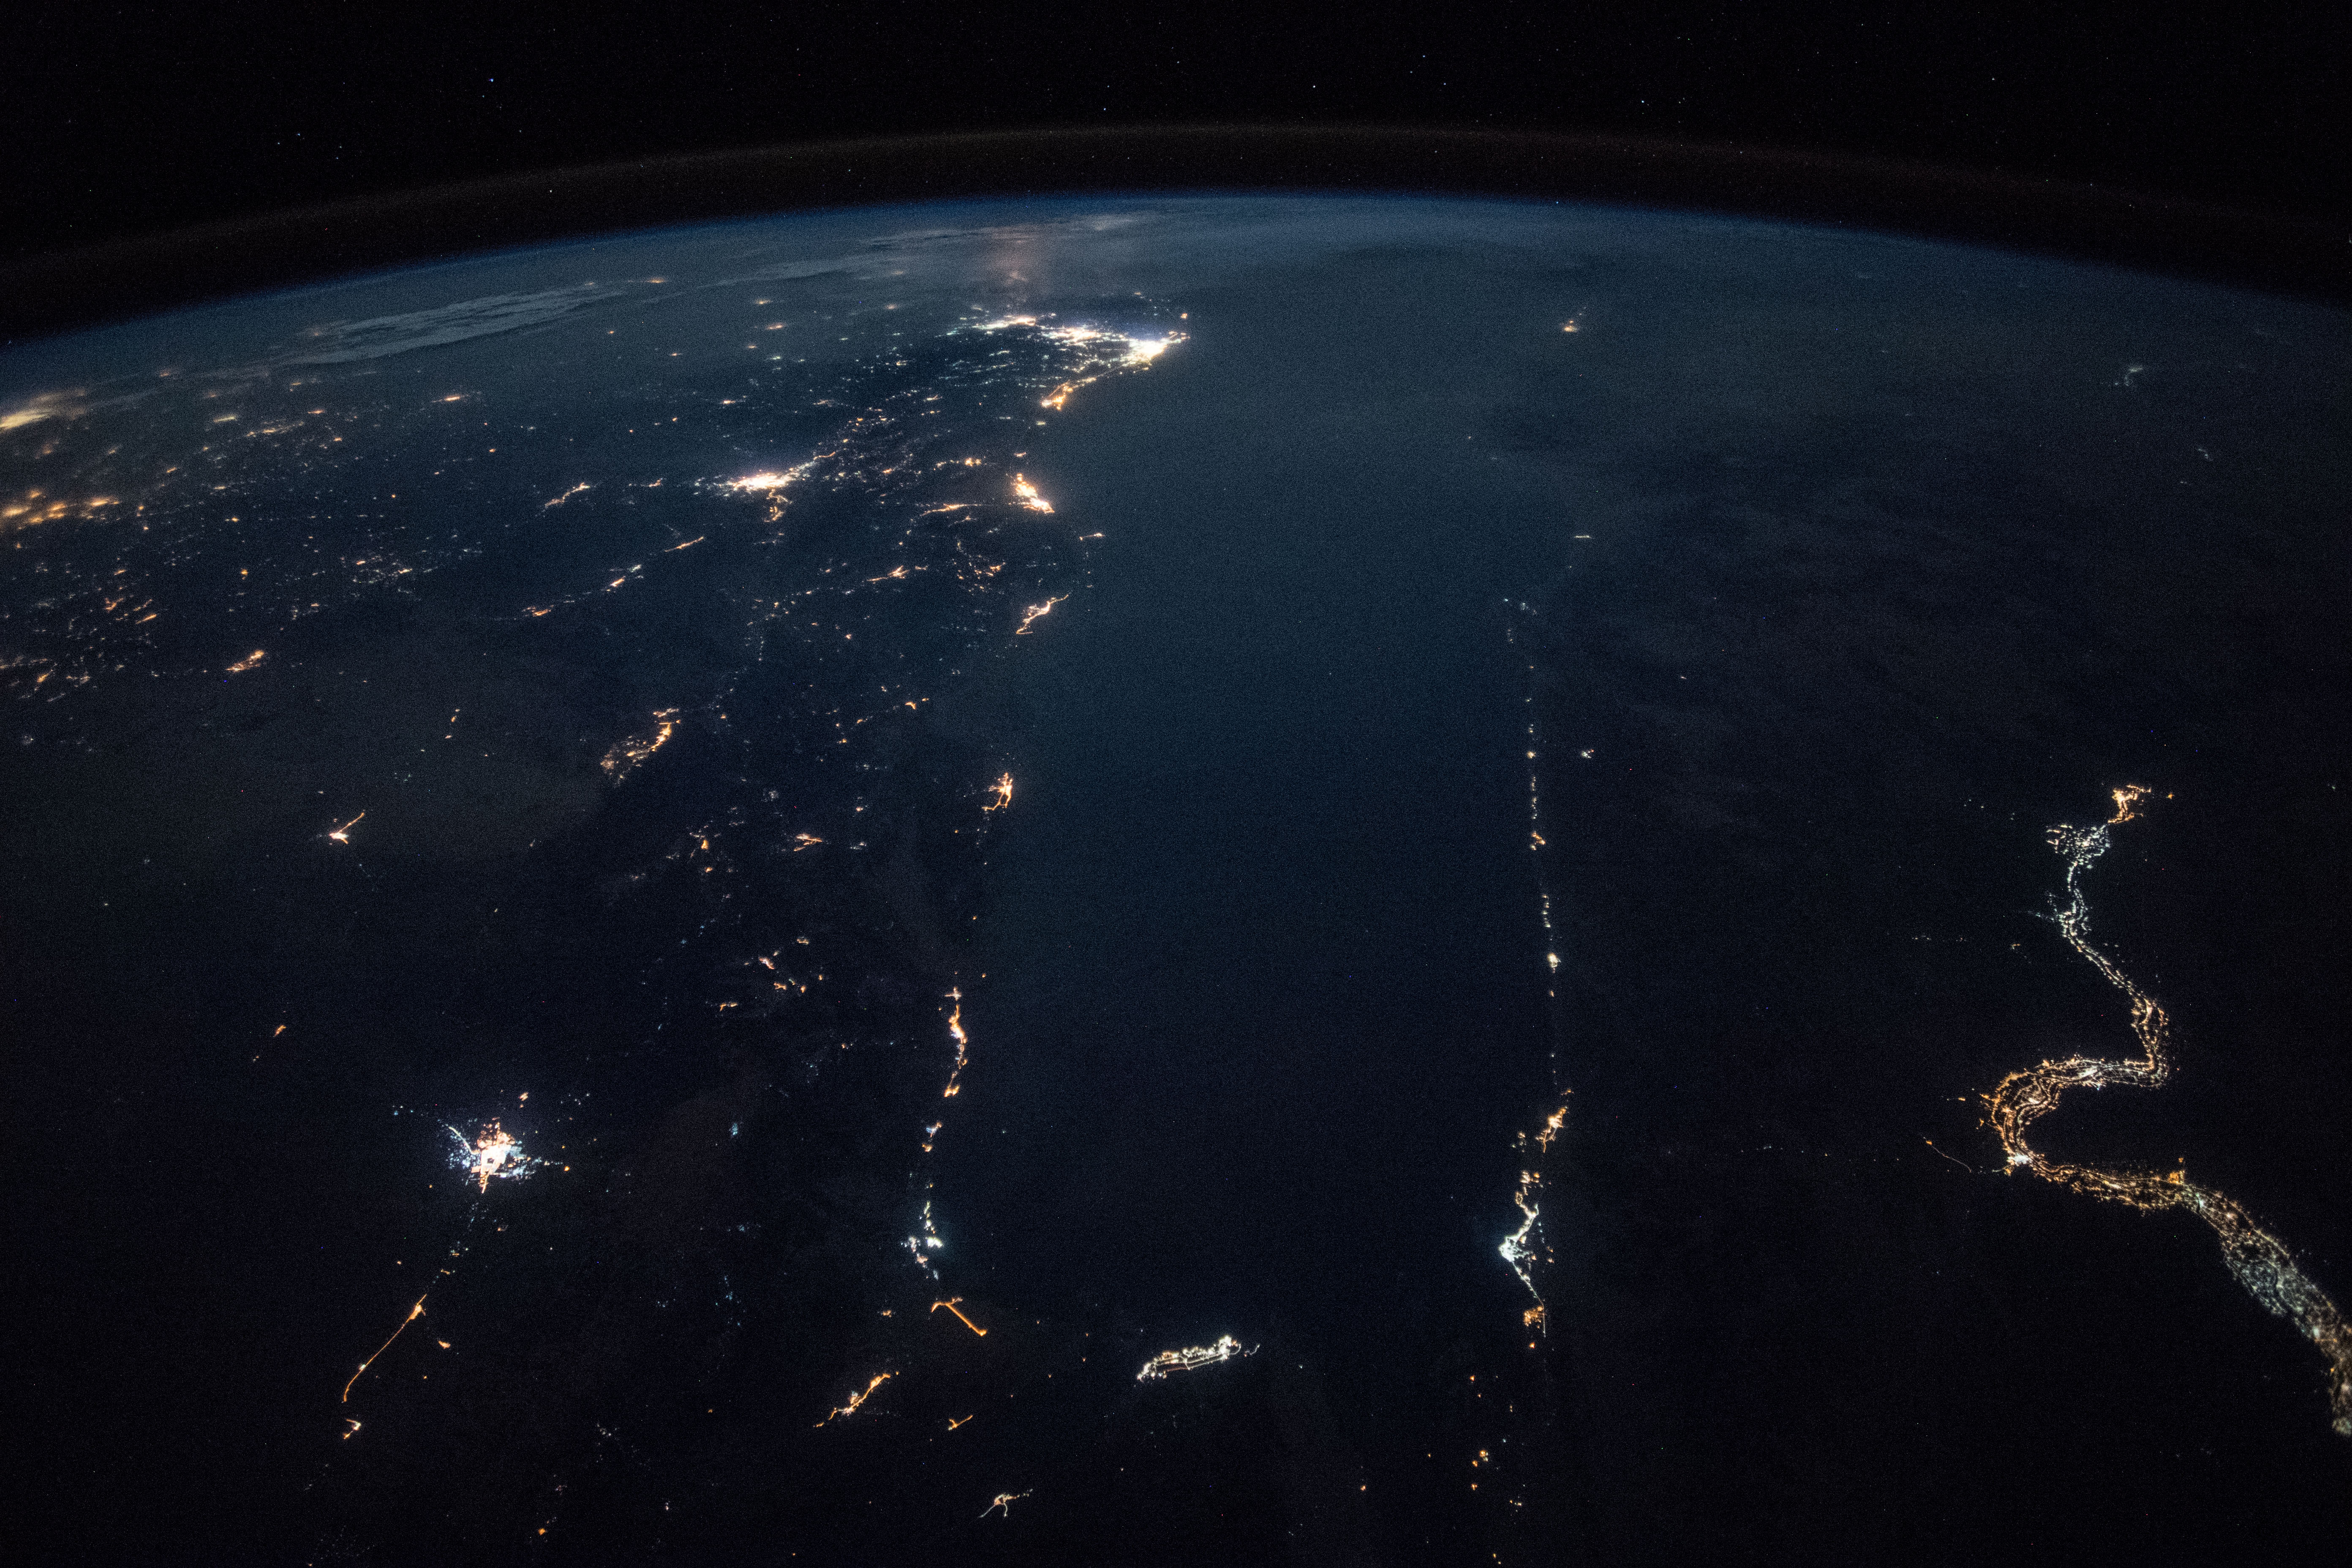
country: SAUDI ARABIA
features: GULF OF SUEZ, GULF OF AQABA, HEJAZ MOUNTAINS, TABUK CITY, RAS MOHAMMED CITY, SHARM EL-SHEIKH CITY, NILE RIVER, EARTH LIMB, NIGHT
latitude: 27.0
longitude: 35.4
